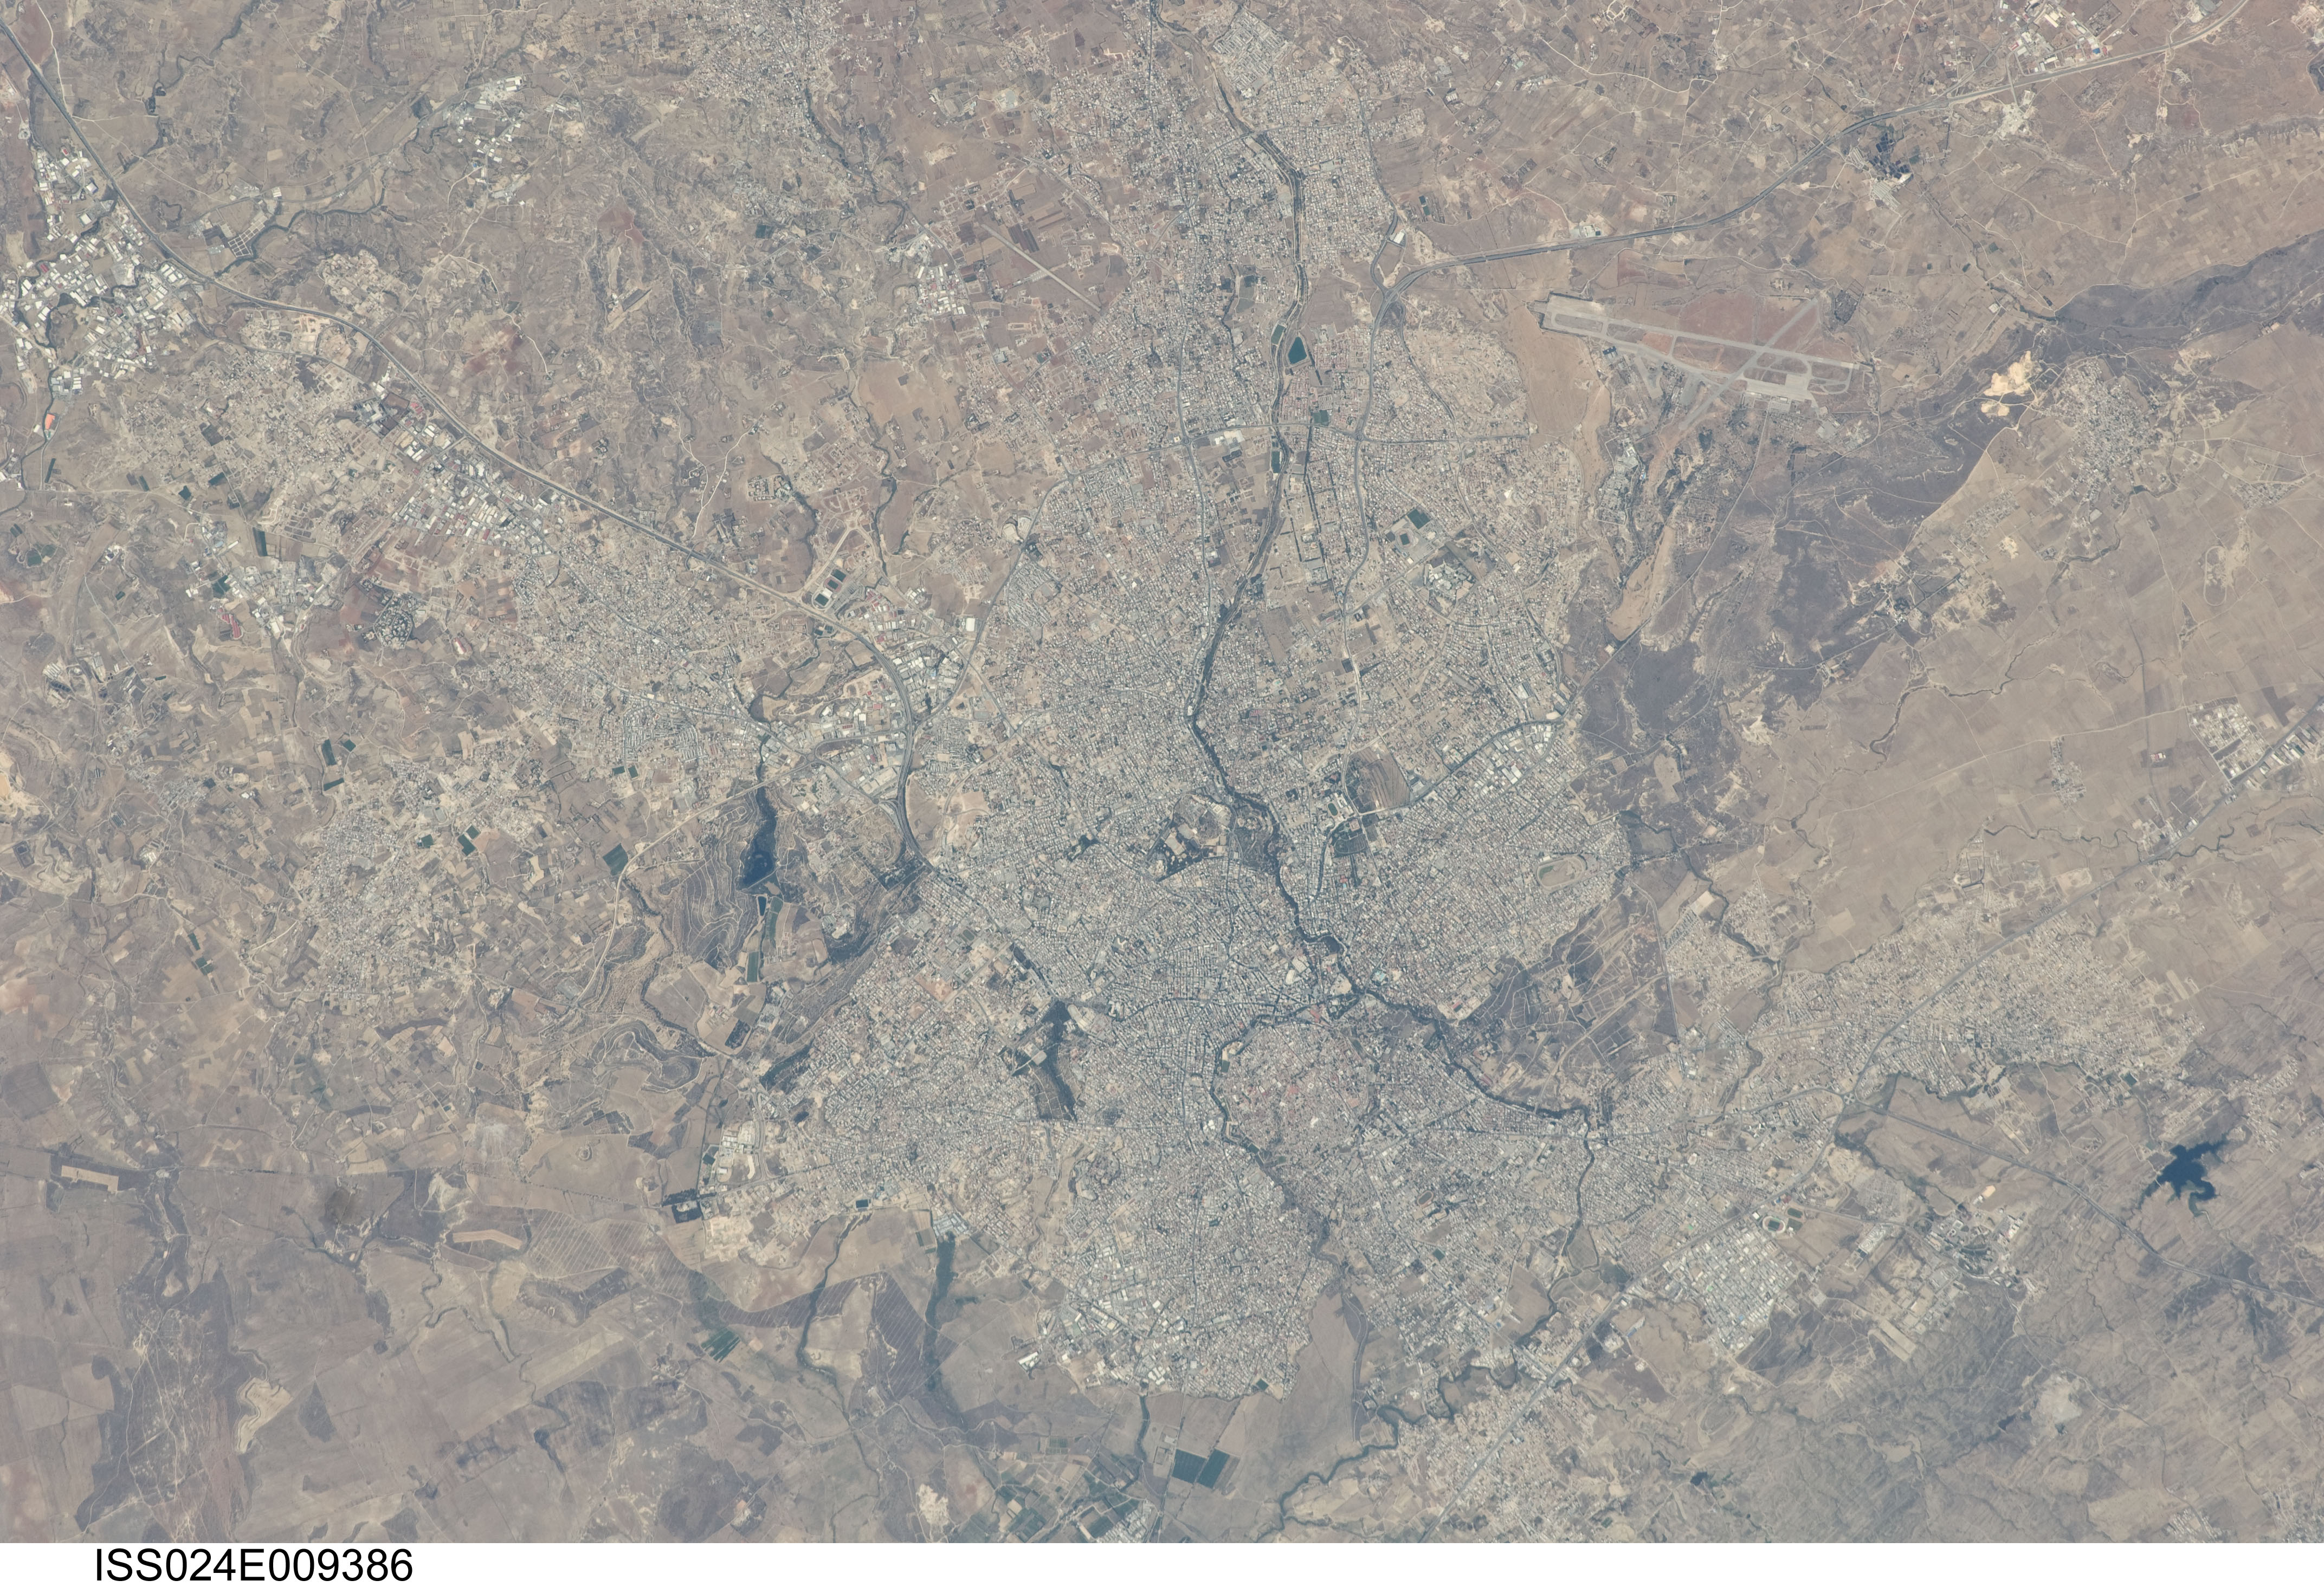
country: CYPRUS
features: NICOSIA URBAN AREA, AIRPORTS, ROADS, AGR.
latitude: 35.1
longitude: 33.4
